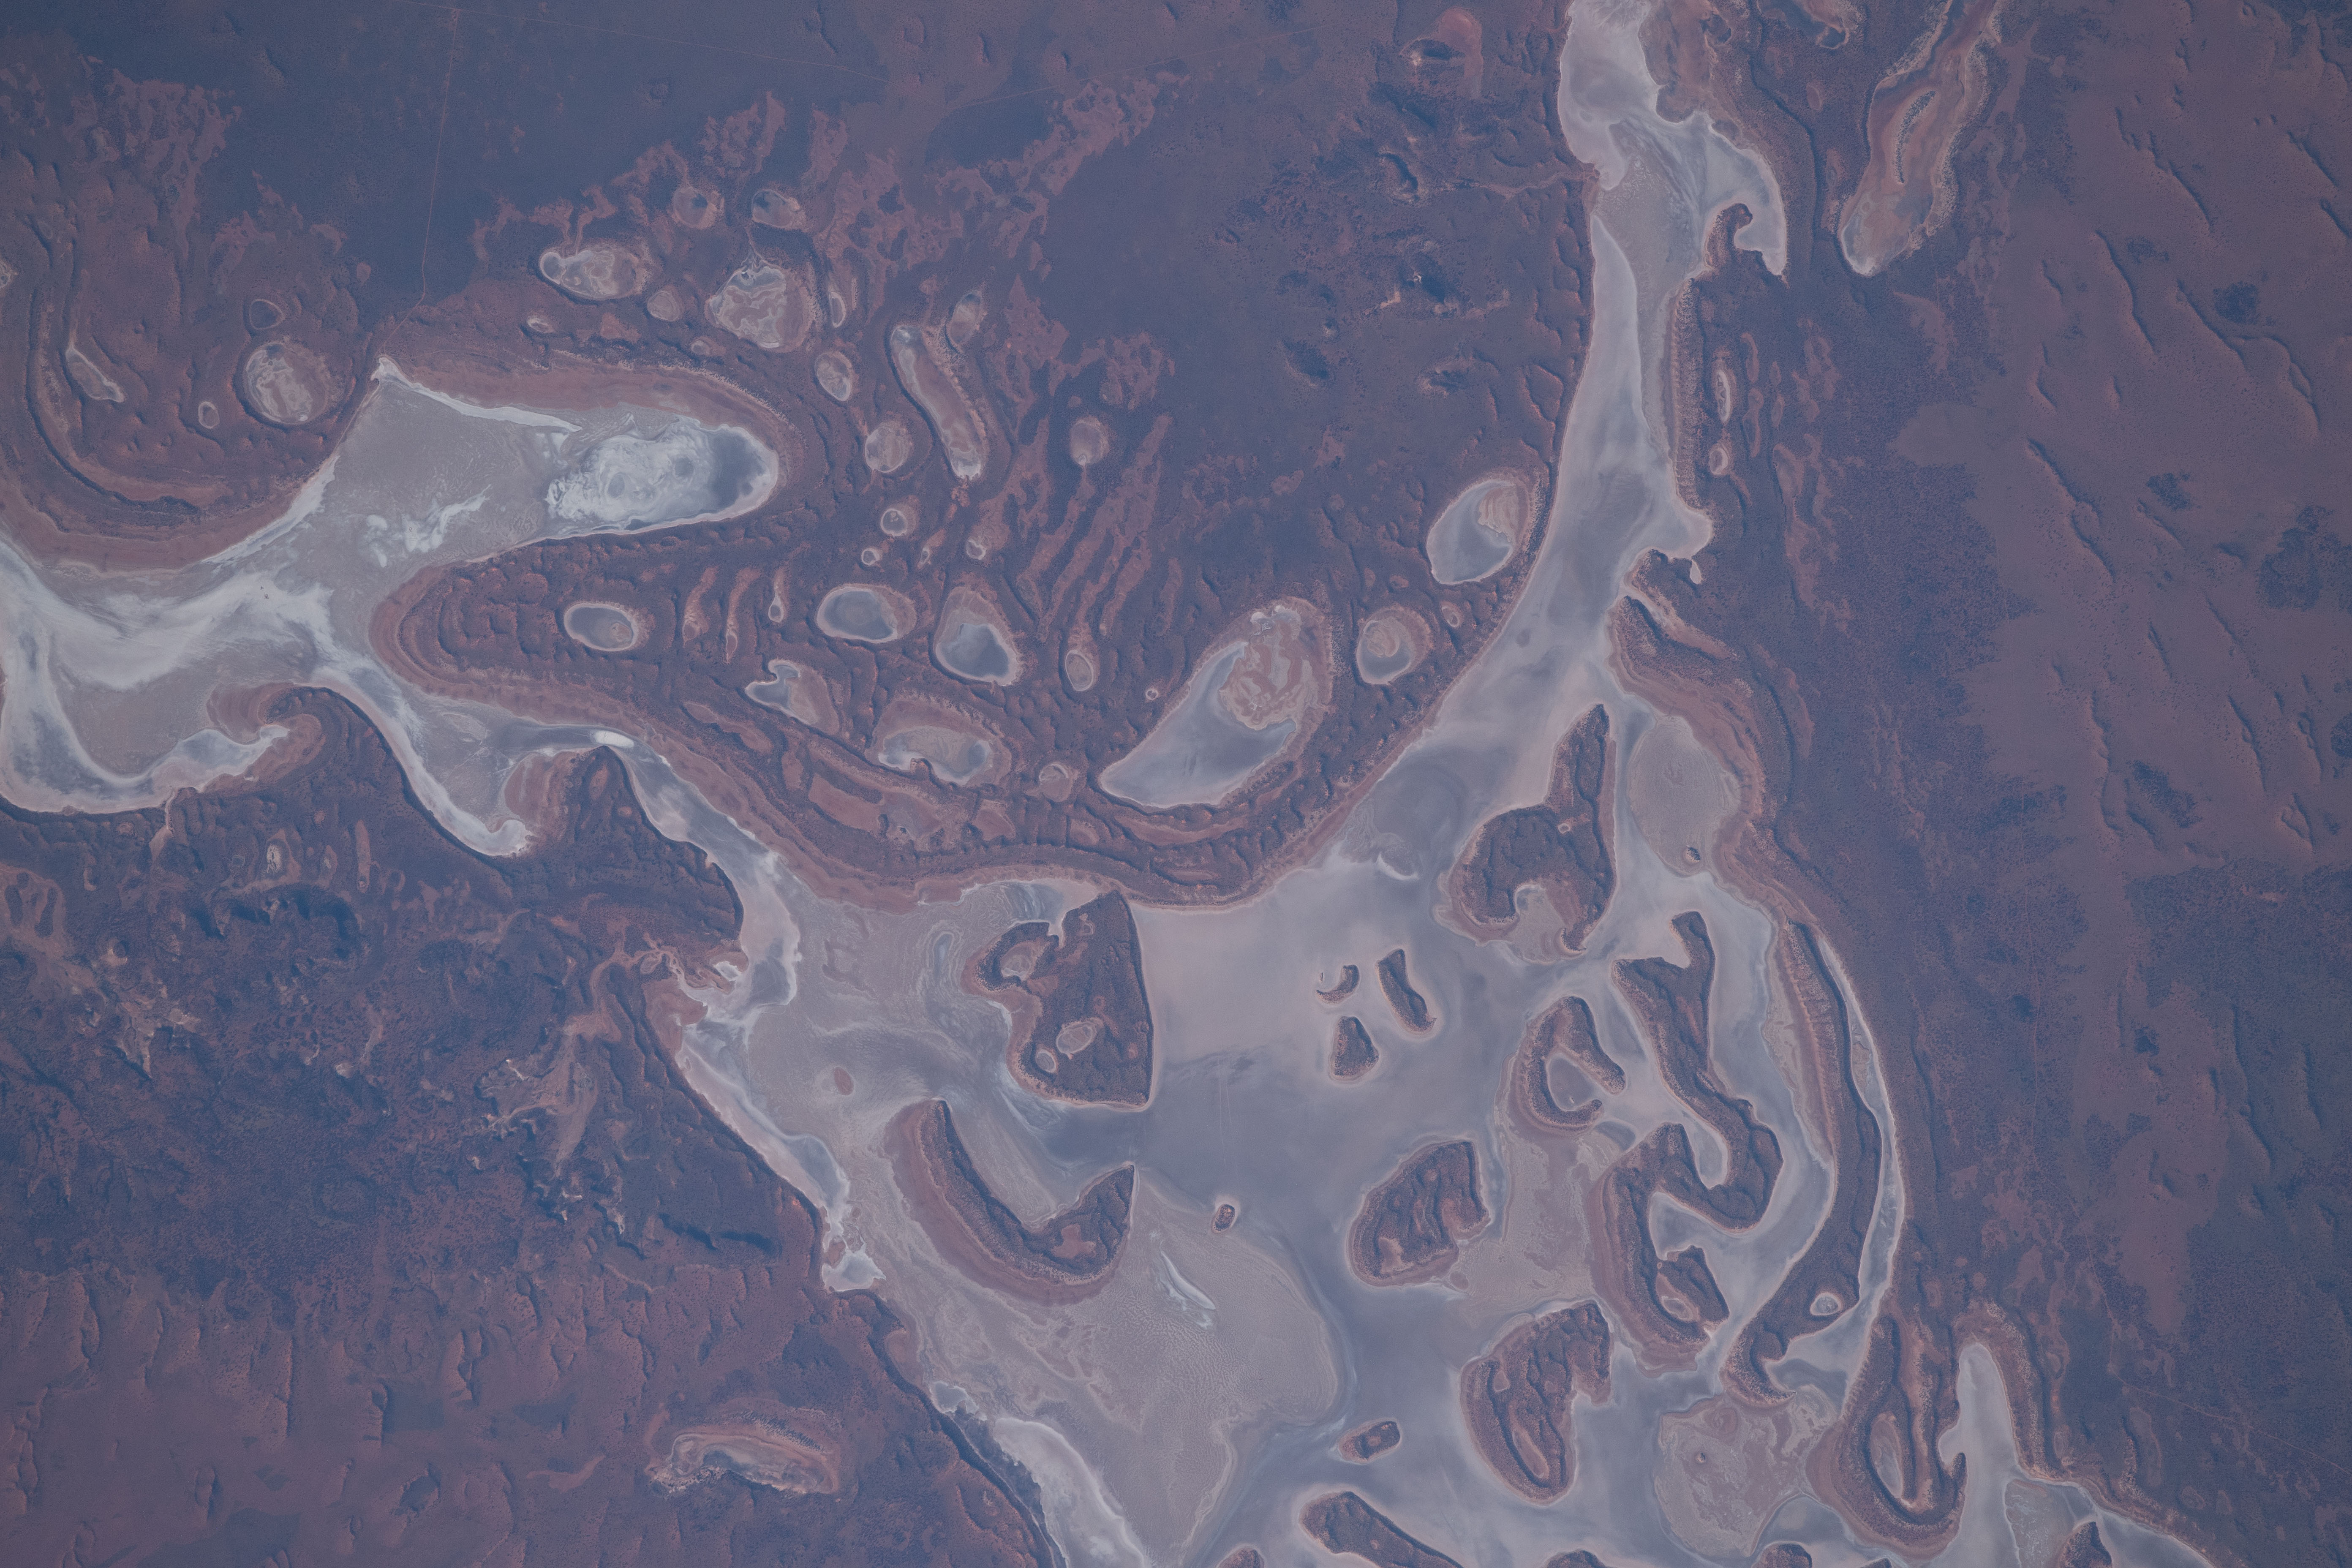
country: AUSTRALIA-WA
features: LAKE WELLS
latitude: -26.9
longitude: 123.4
